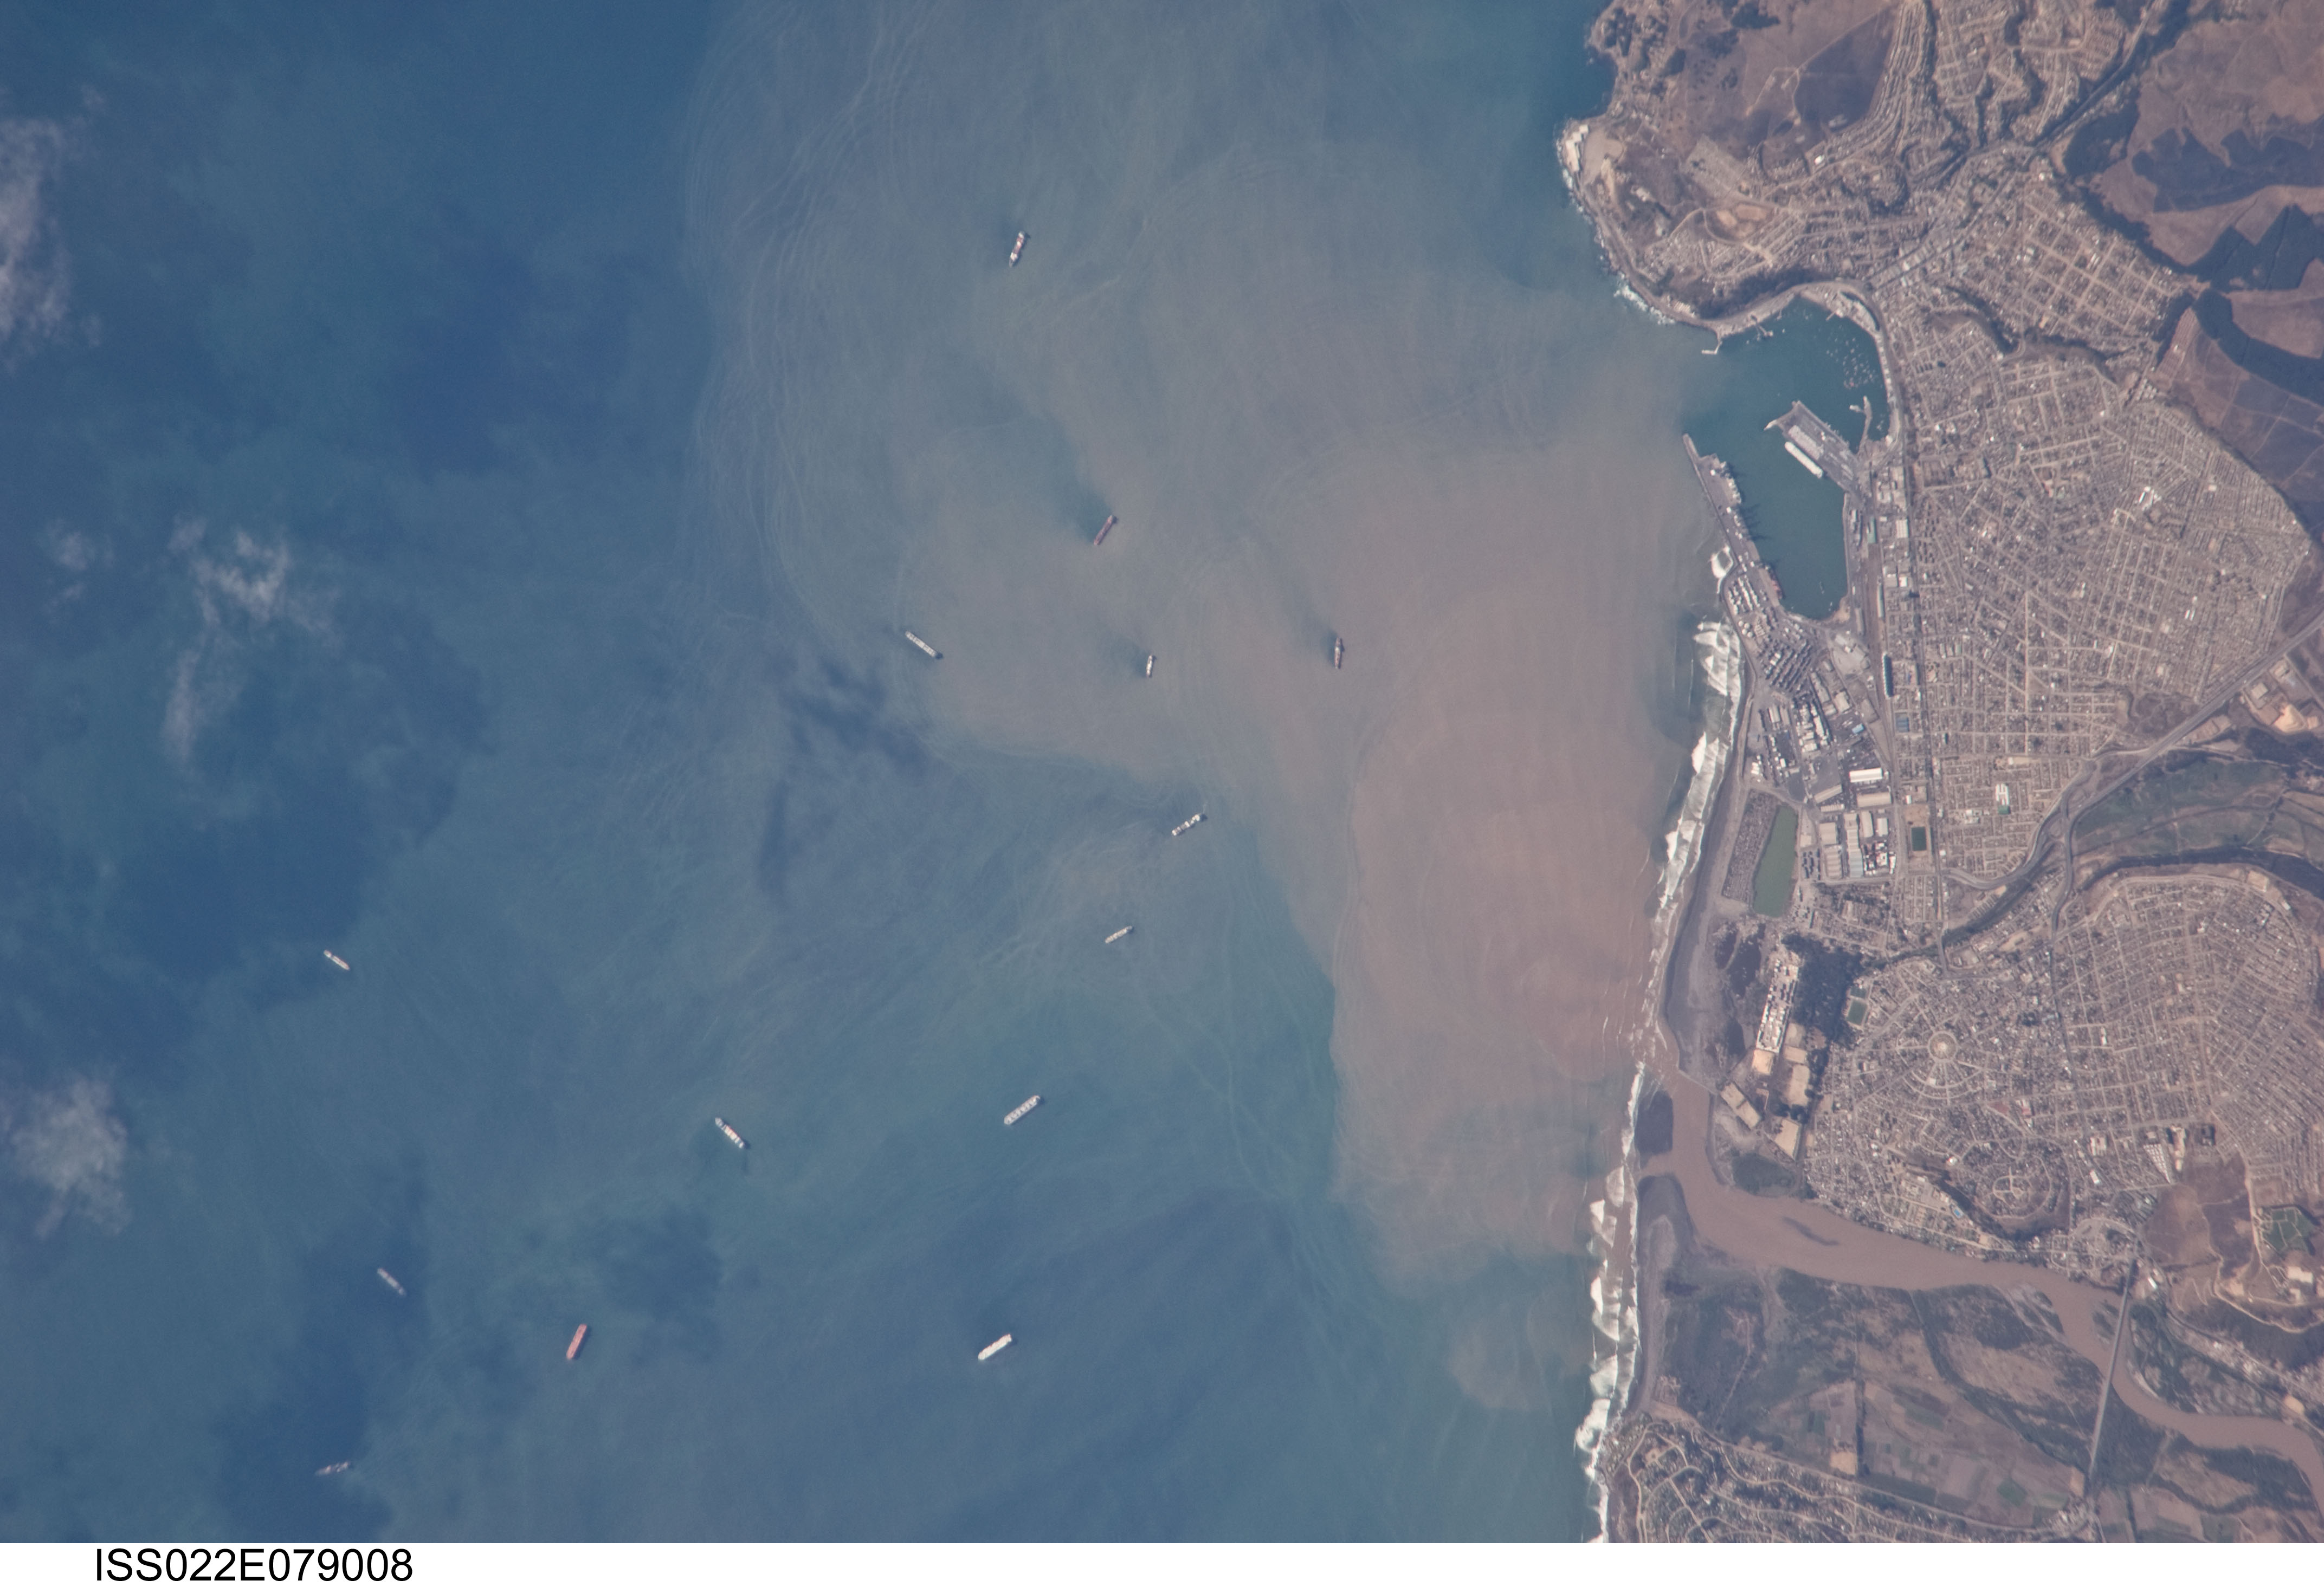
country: CHILE
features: SAN ANTONIO, MAIPO R., PORT, SHIPS, SED.
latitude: -33.6
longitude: -71.7
